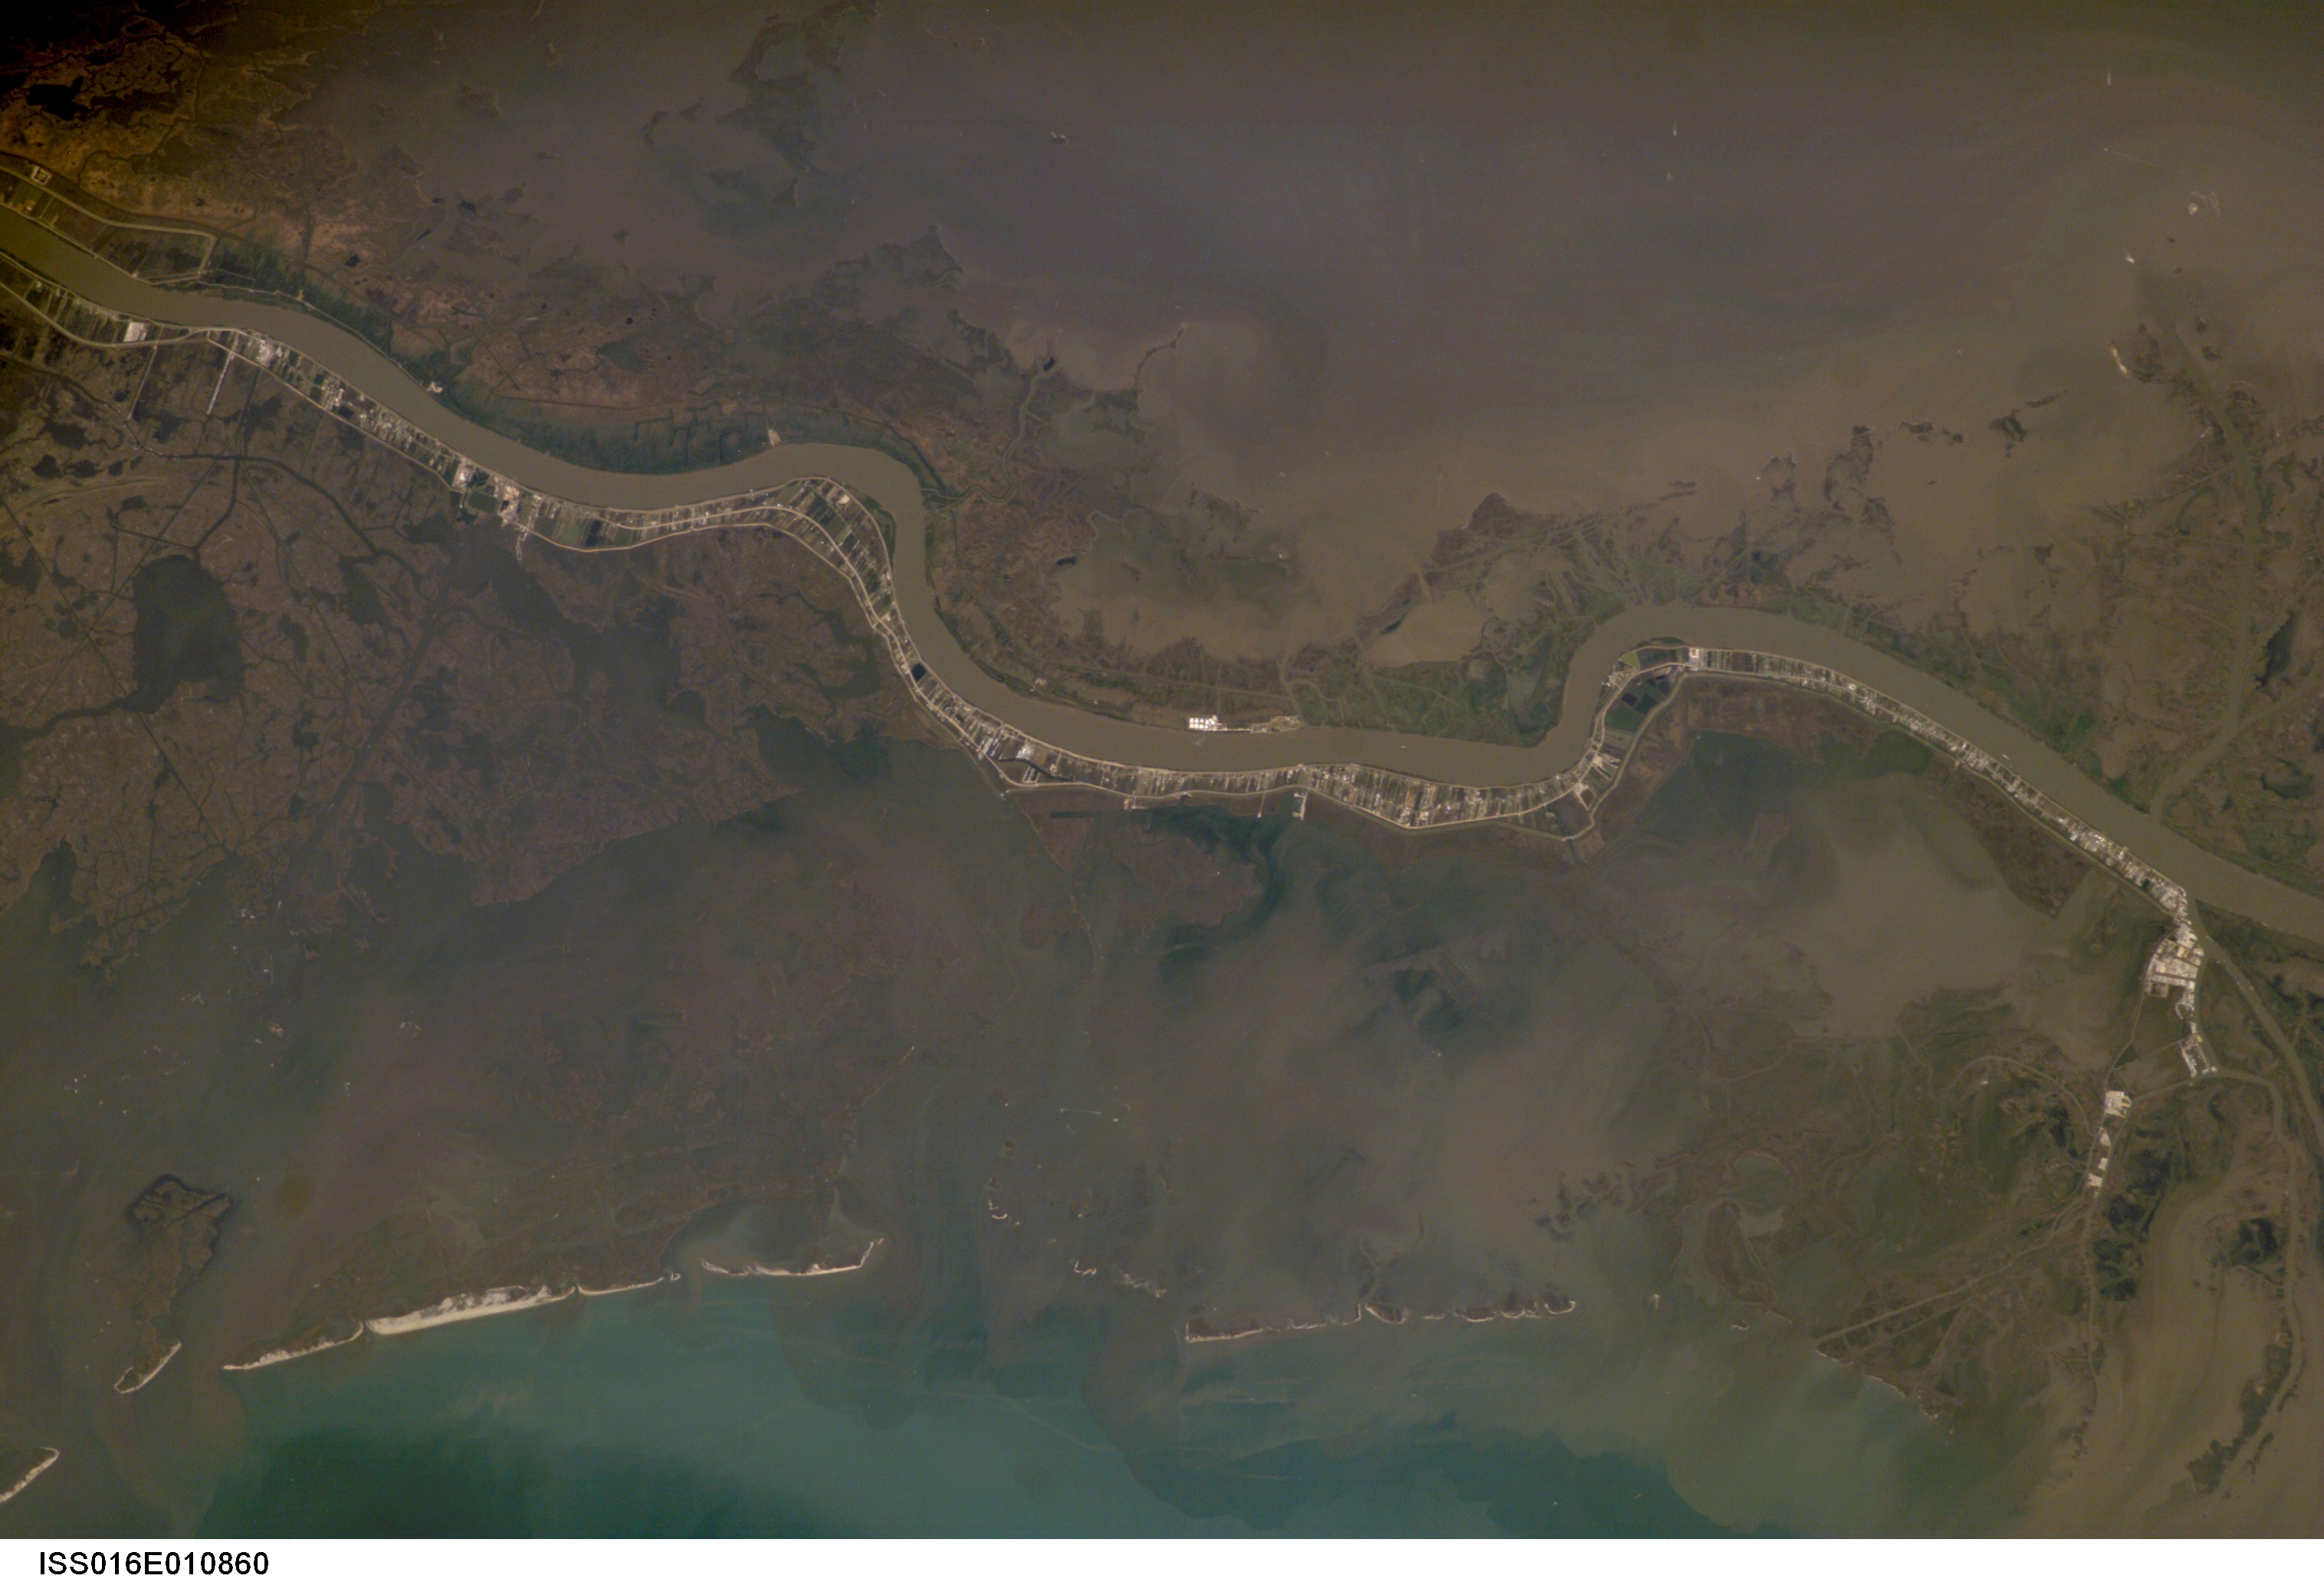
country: USA-LOUISIANA
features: MISSISSIPPI R. DELTA, MARSH
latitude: 29.5
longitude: -89.5
